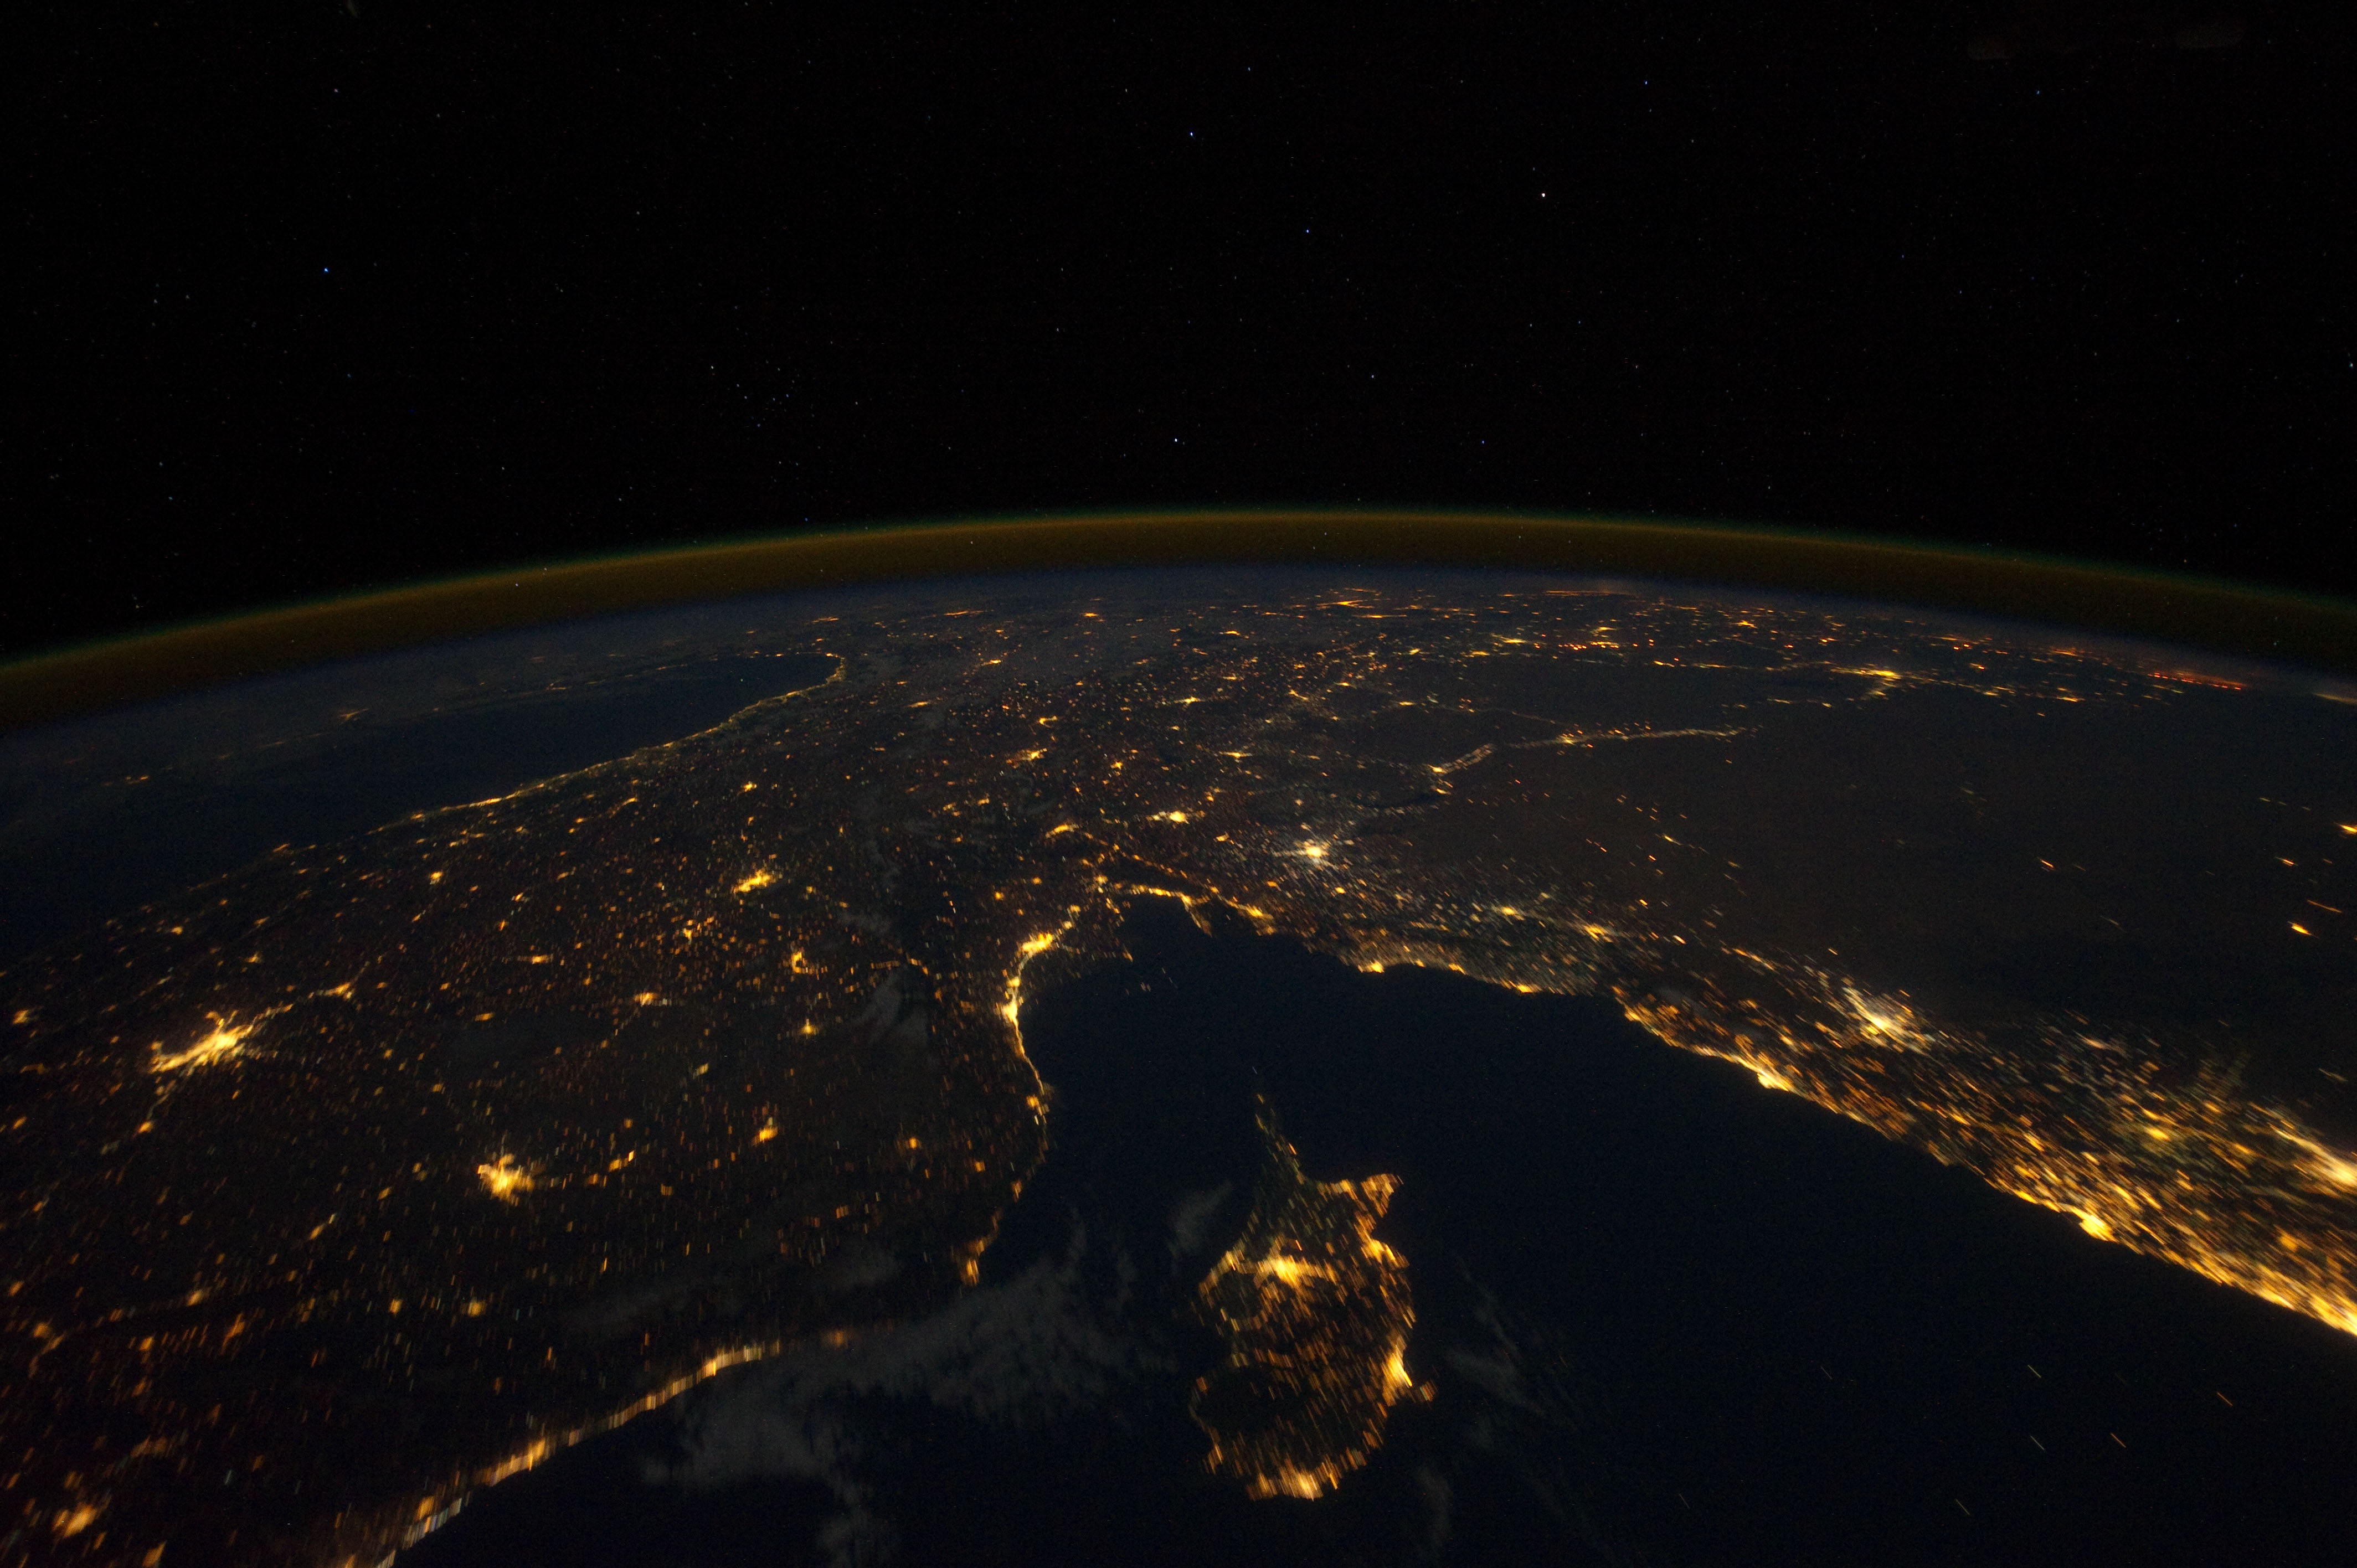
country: SYRIA
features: LEVANT, CYPRUS, TURKEY, CITIES AT NIGHT
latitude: 36.5
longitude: 37.5
